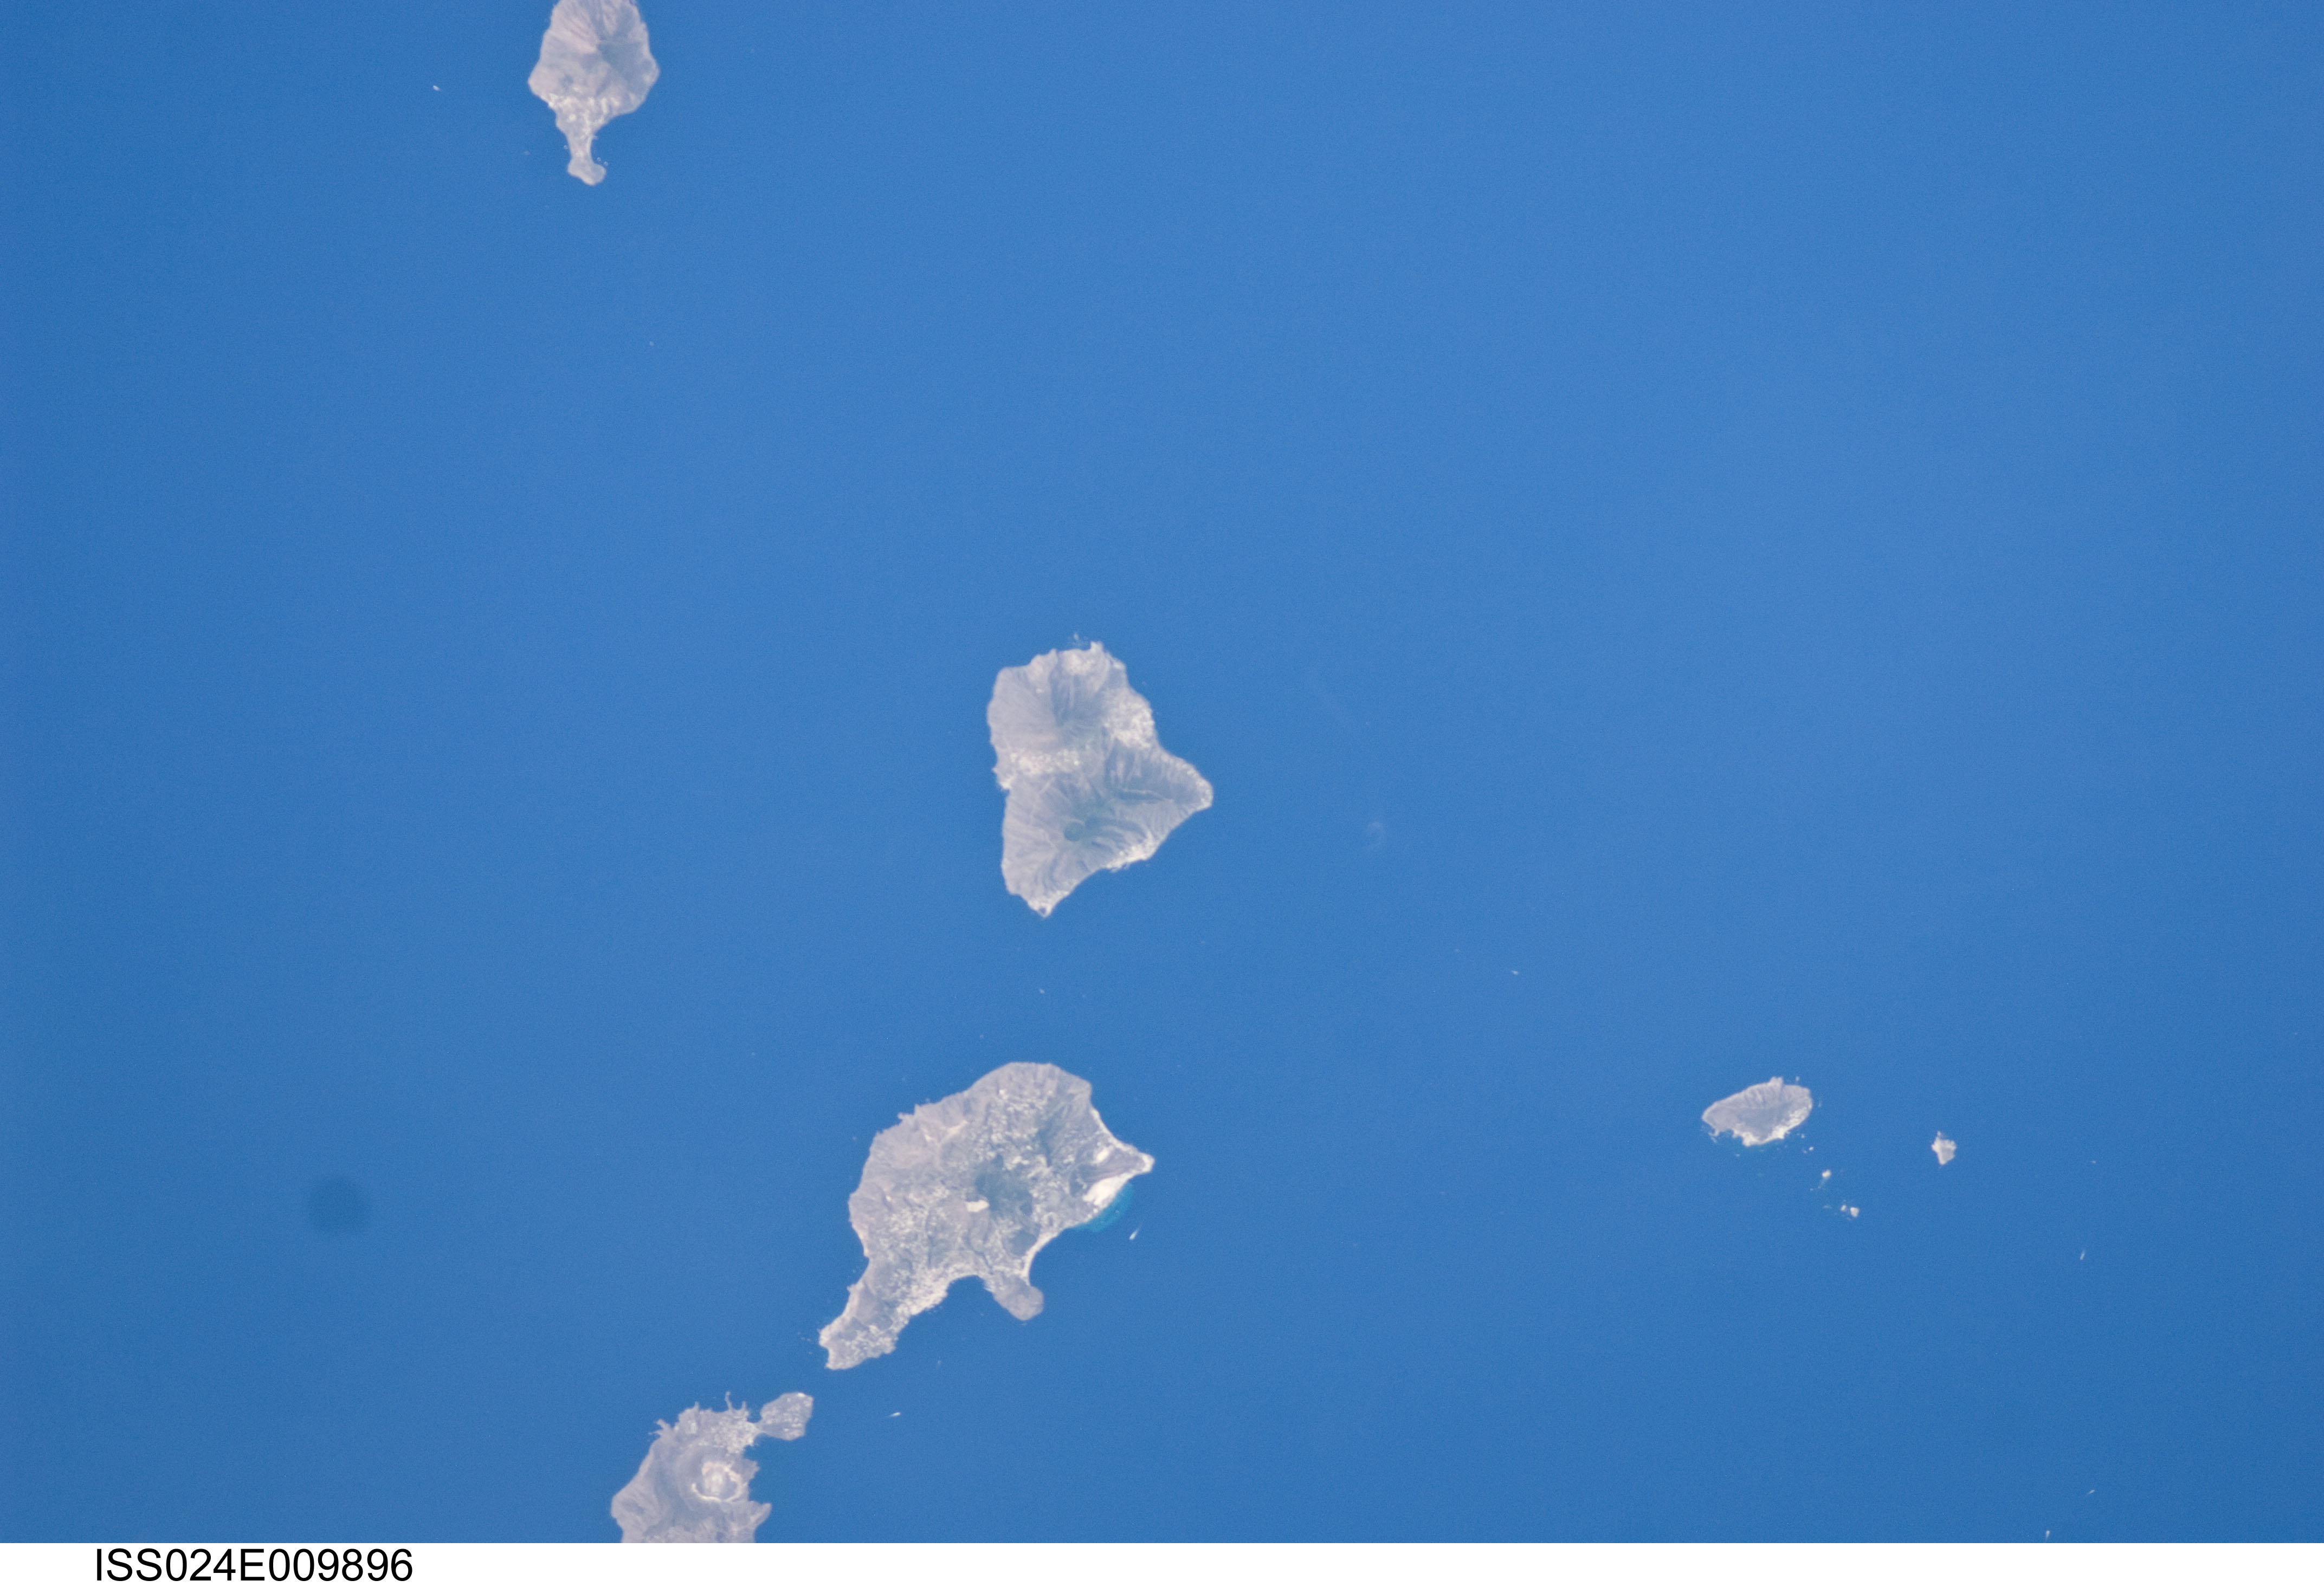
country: SICILY
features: AEOLIAN ISLANDS, LIPARI I., TYRRHENIAN SEA
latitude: 38.6
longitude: 14.8
